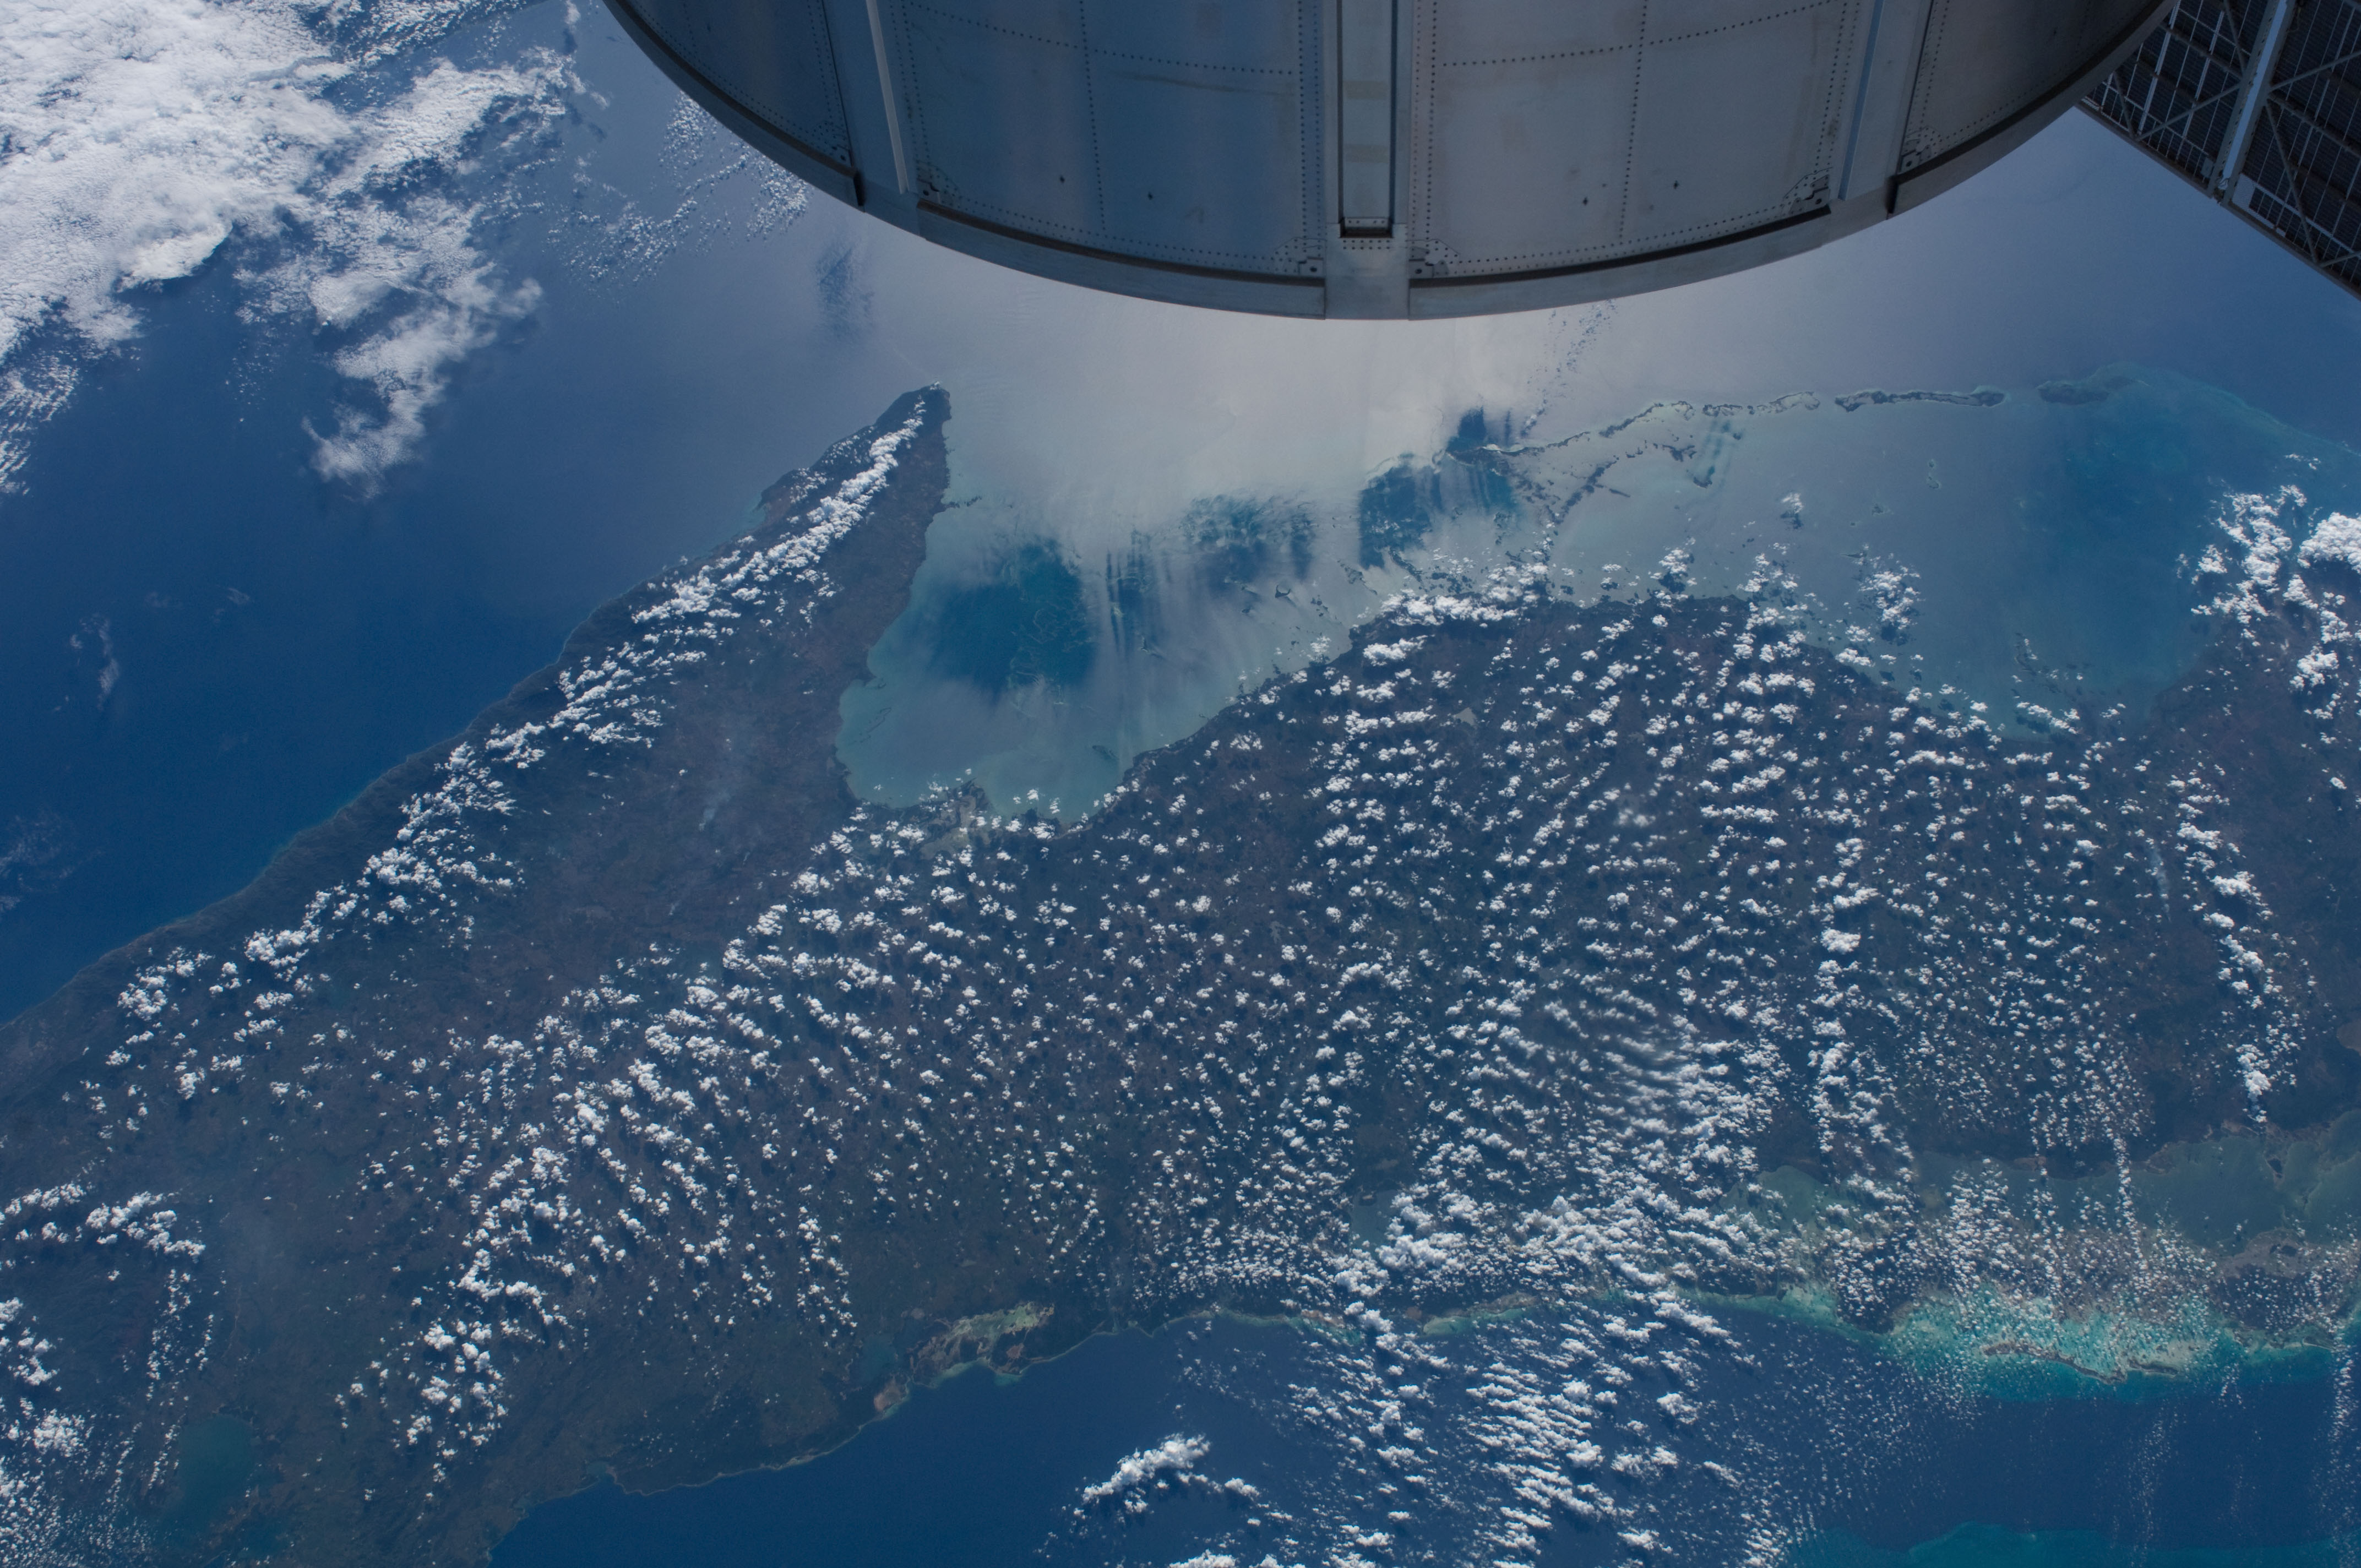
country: CUBA
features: CARIBBEAN S., GLINT, ISS, CENTRAL CUBA
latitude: 21.0
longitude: -77.5
